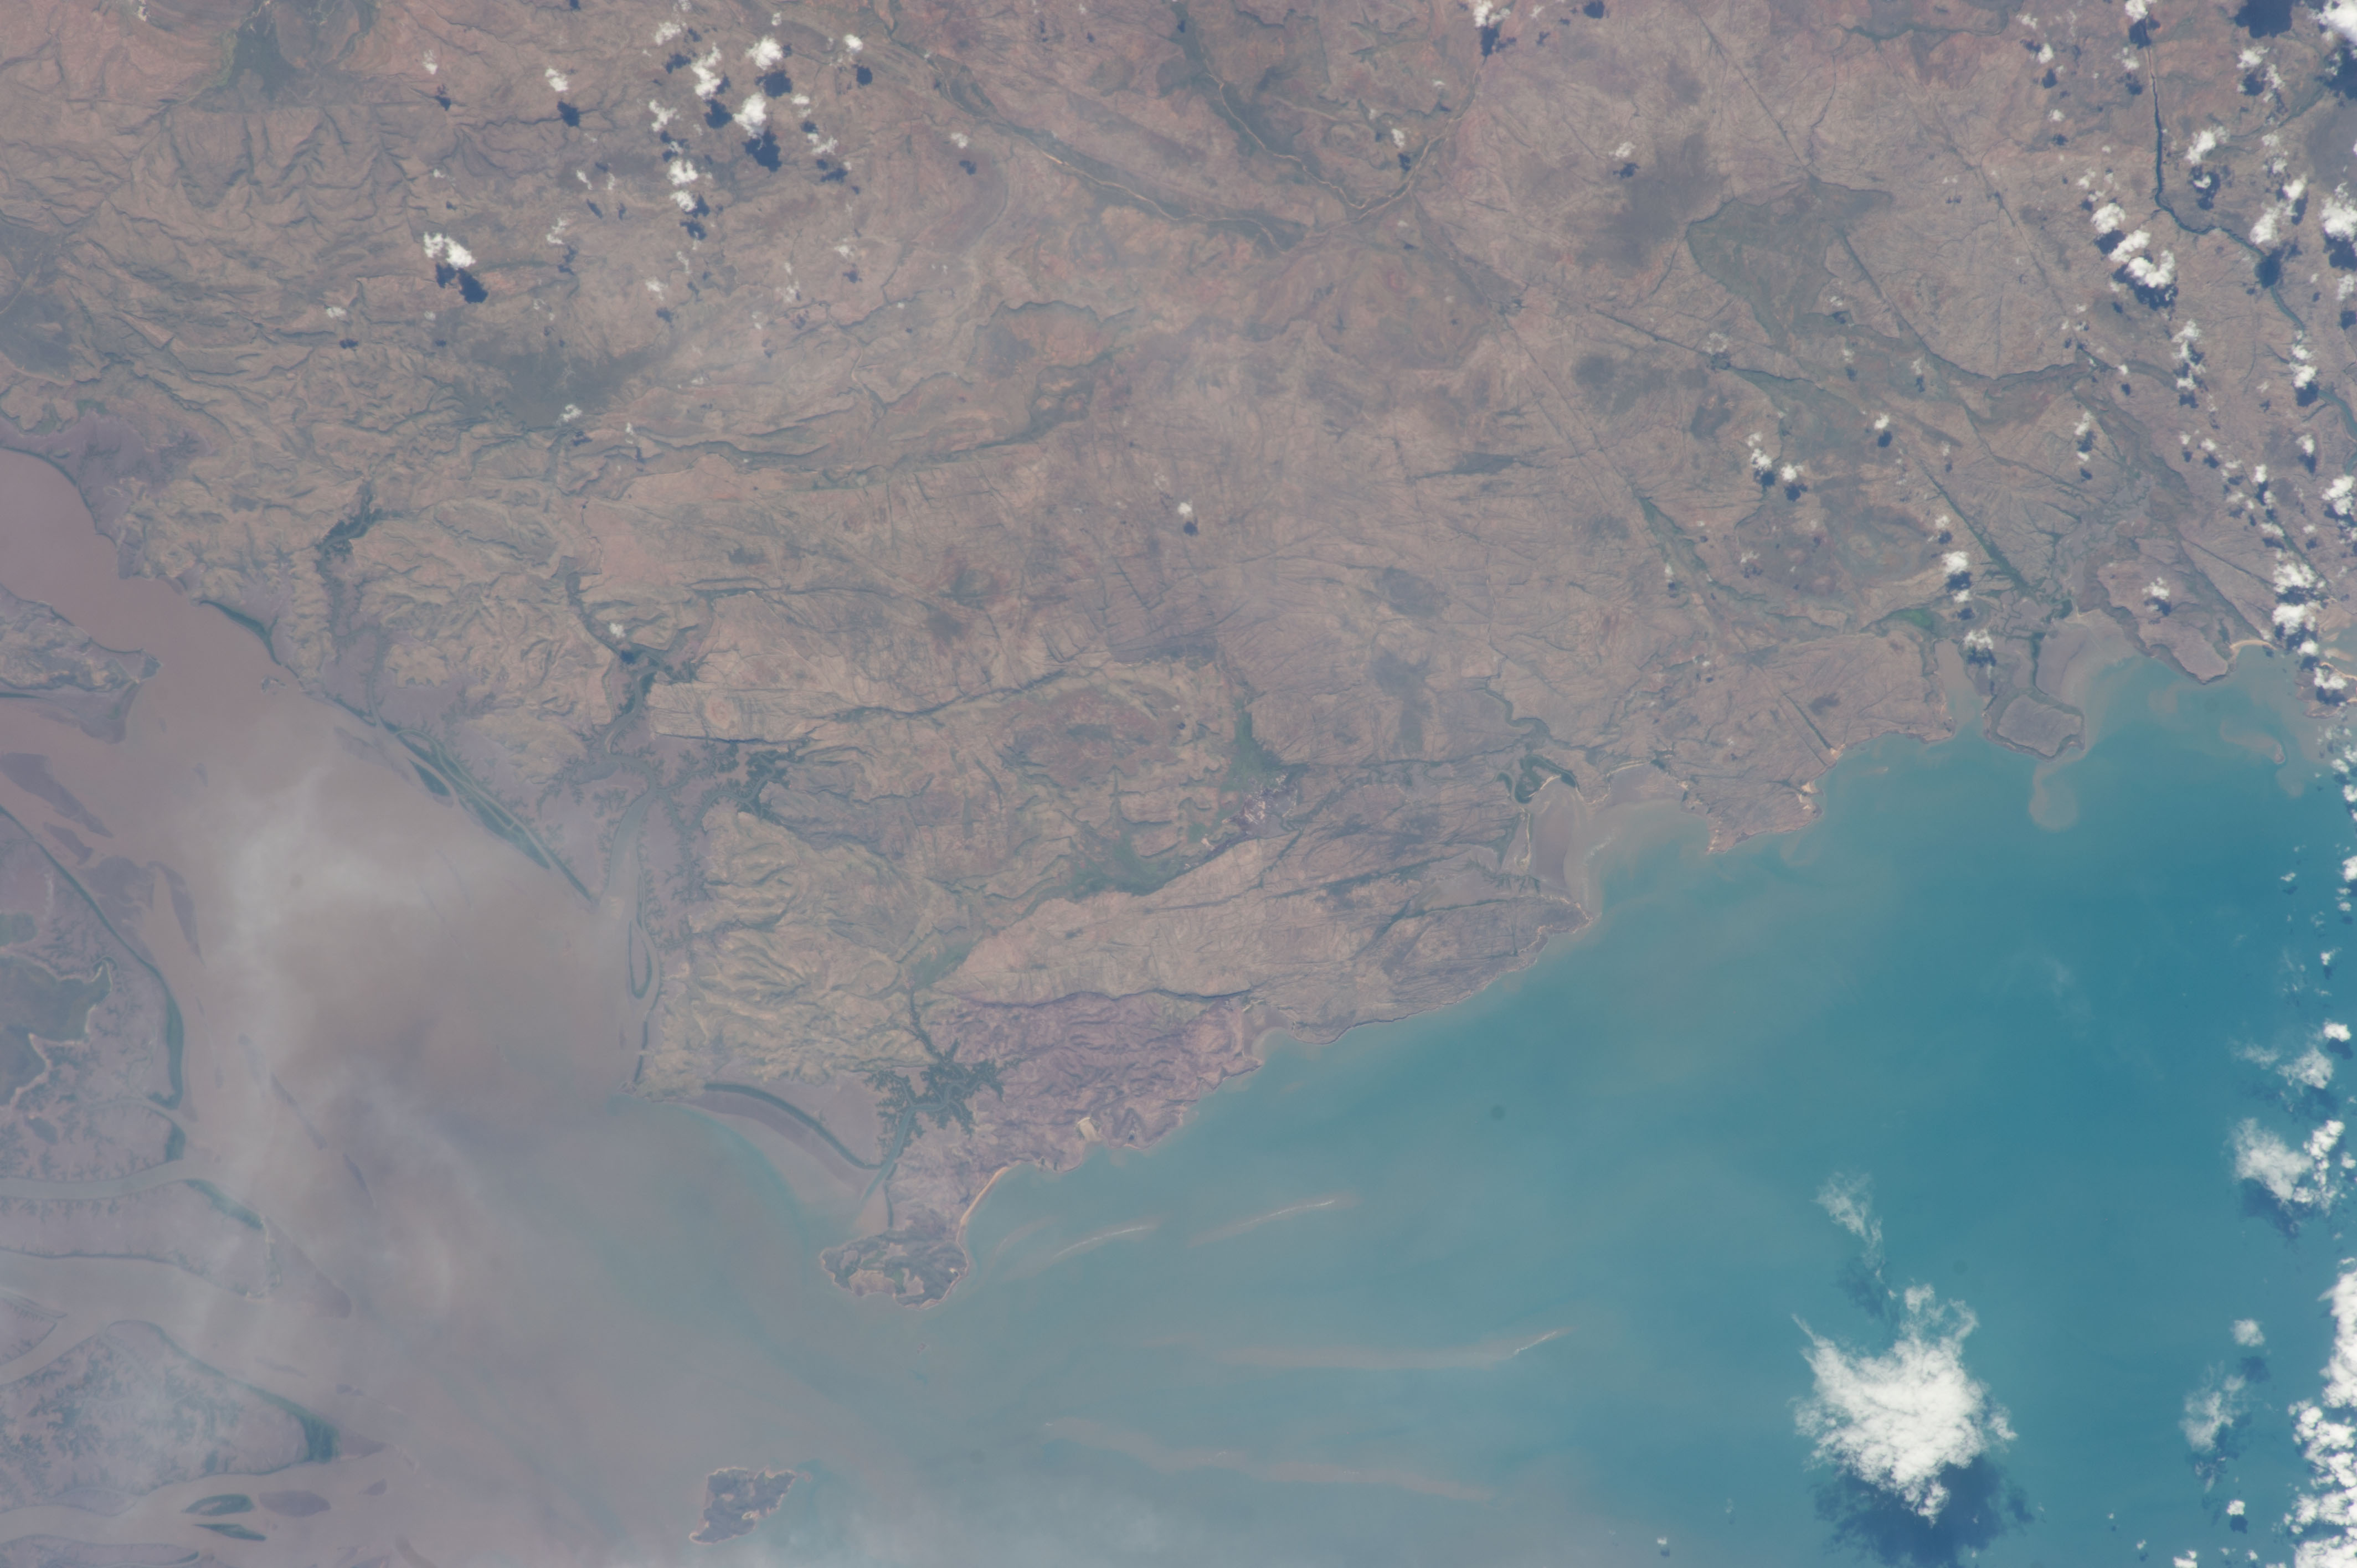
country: AUSTRALIA-WA
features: CAMBRIDGE G., SED., TIMOR S., EST., HILLS, BERKELEY R. DRAINAGE
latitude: -14.7
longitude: 128.0
